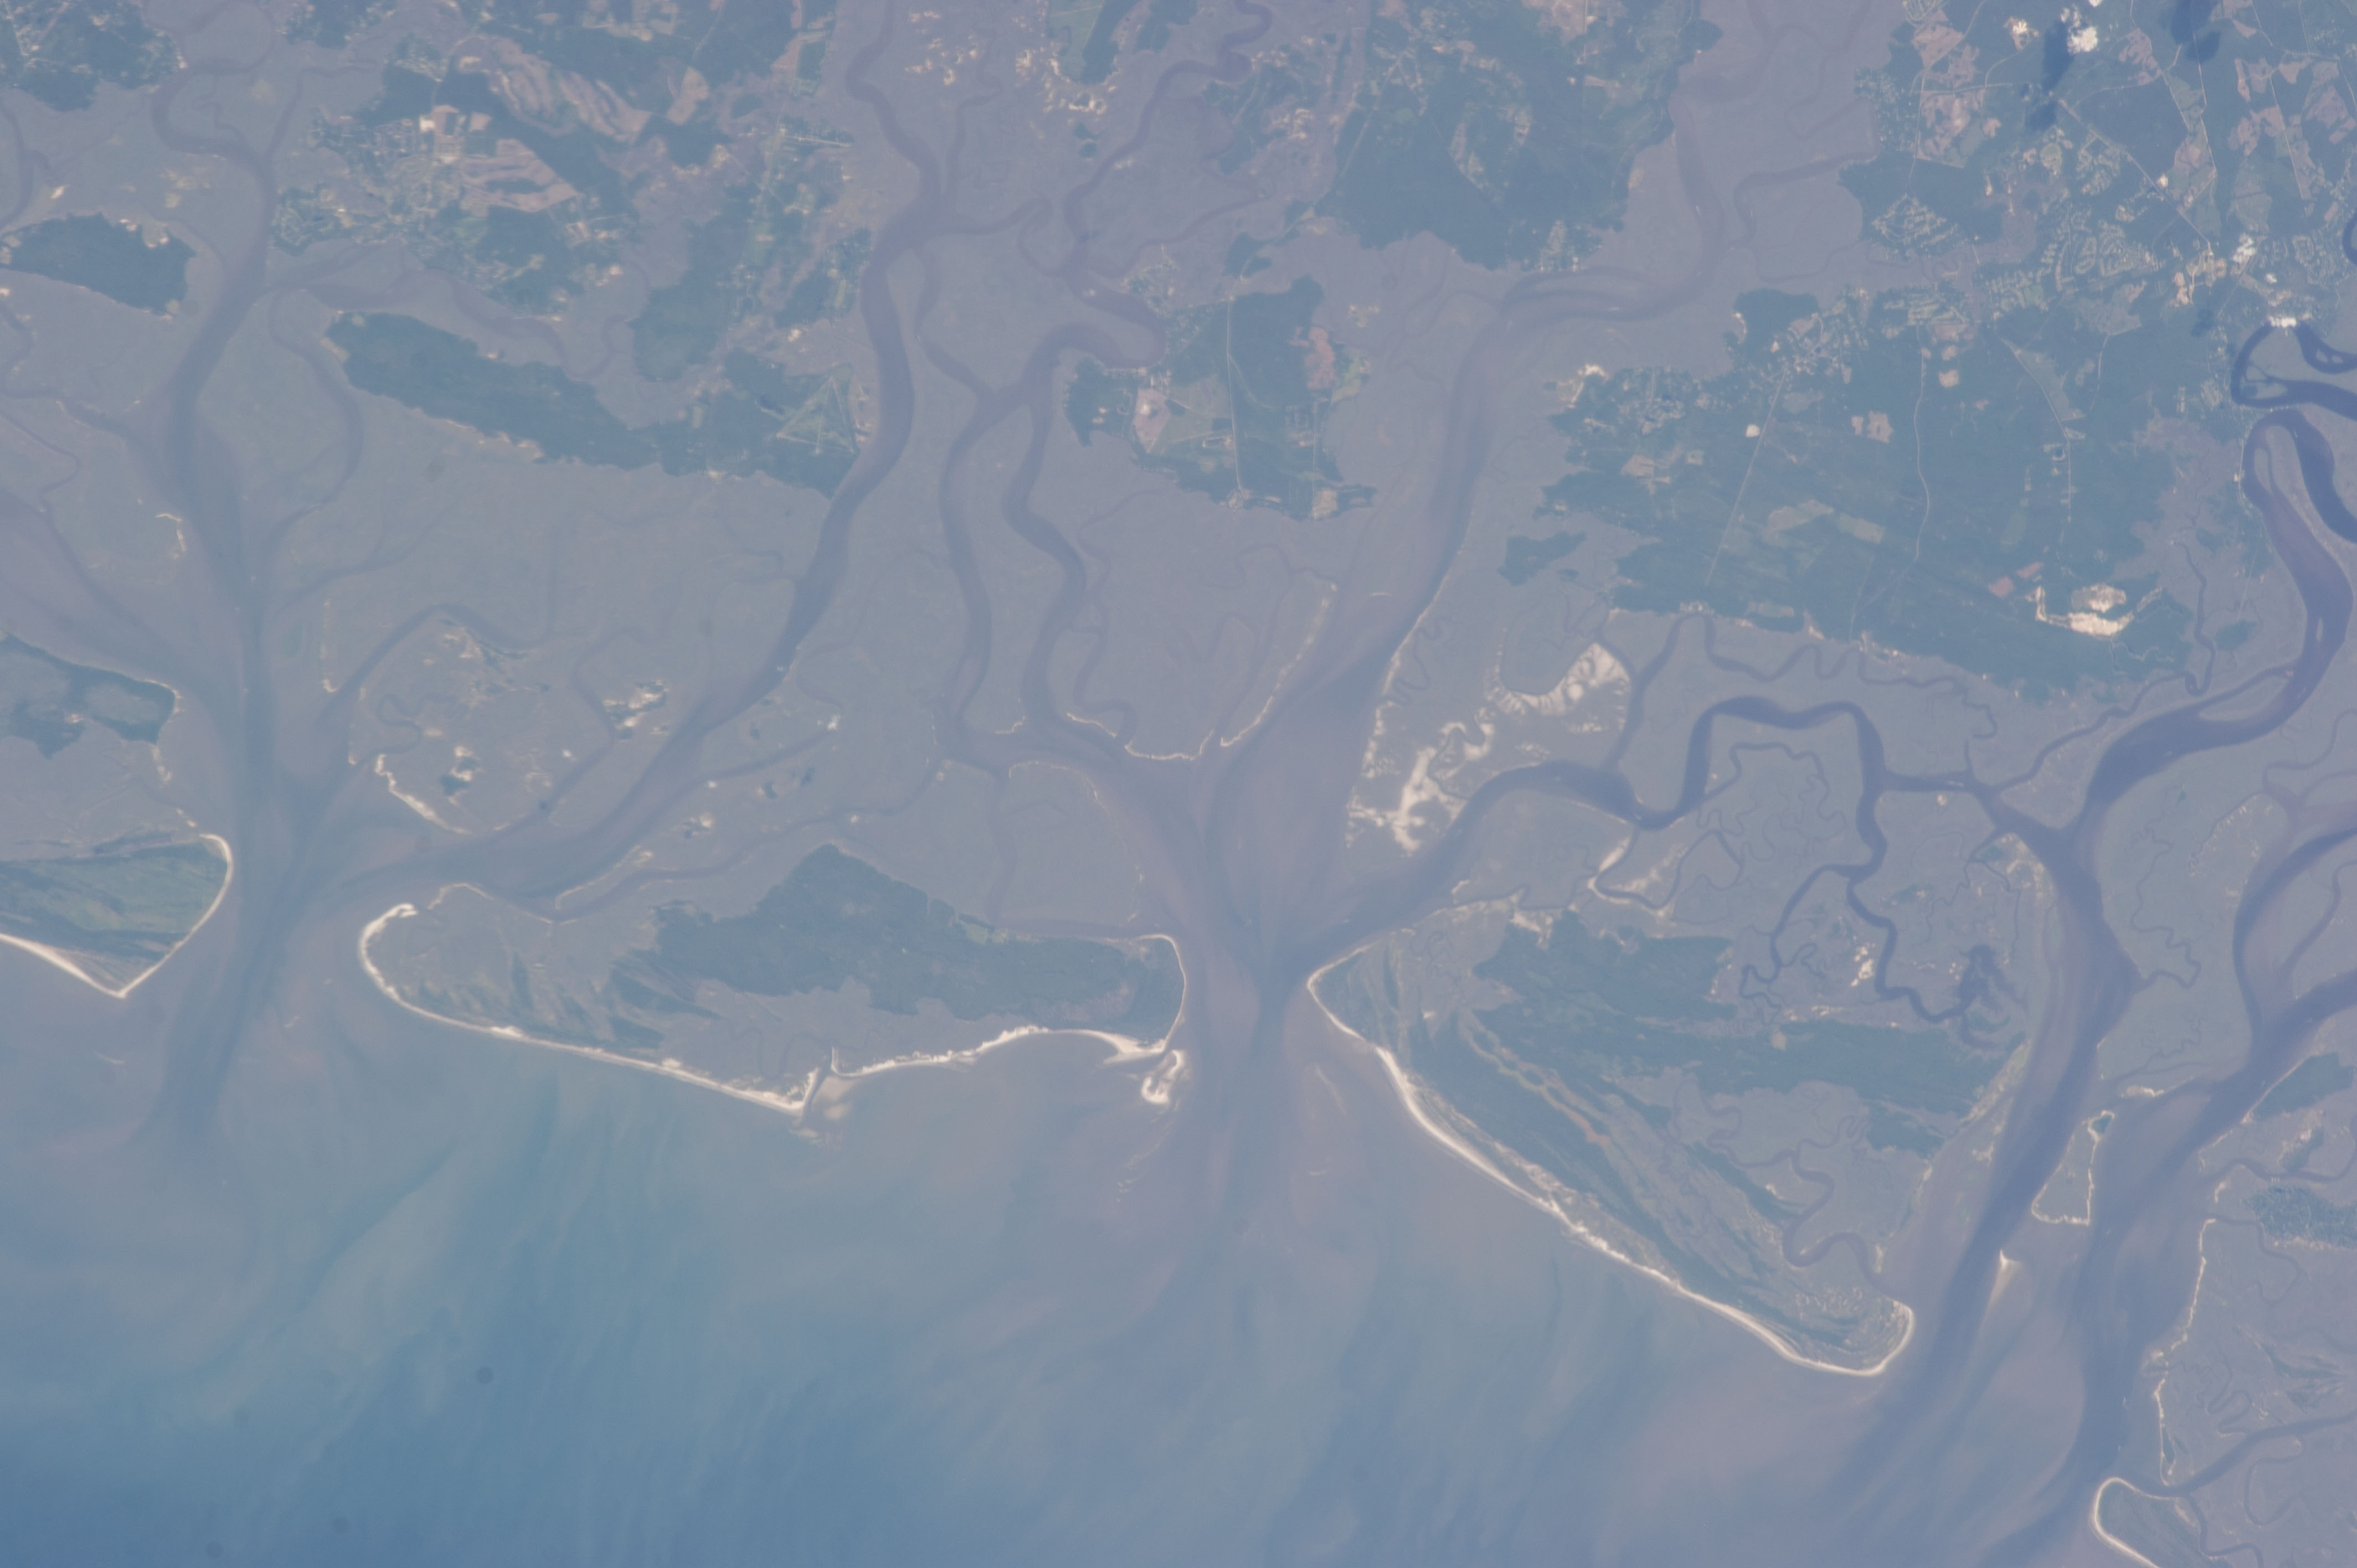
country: USA-GEORGIA
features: ATLANTIC O., SED., ST CATHERINES I., OSSABAW I., WETLANDS, CHAN., ISLANDS
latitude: 31.7
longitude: -81.2
